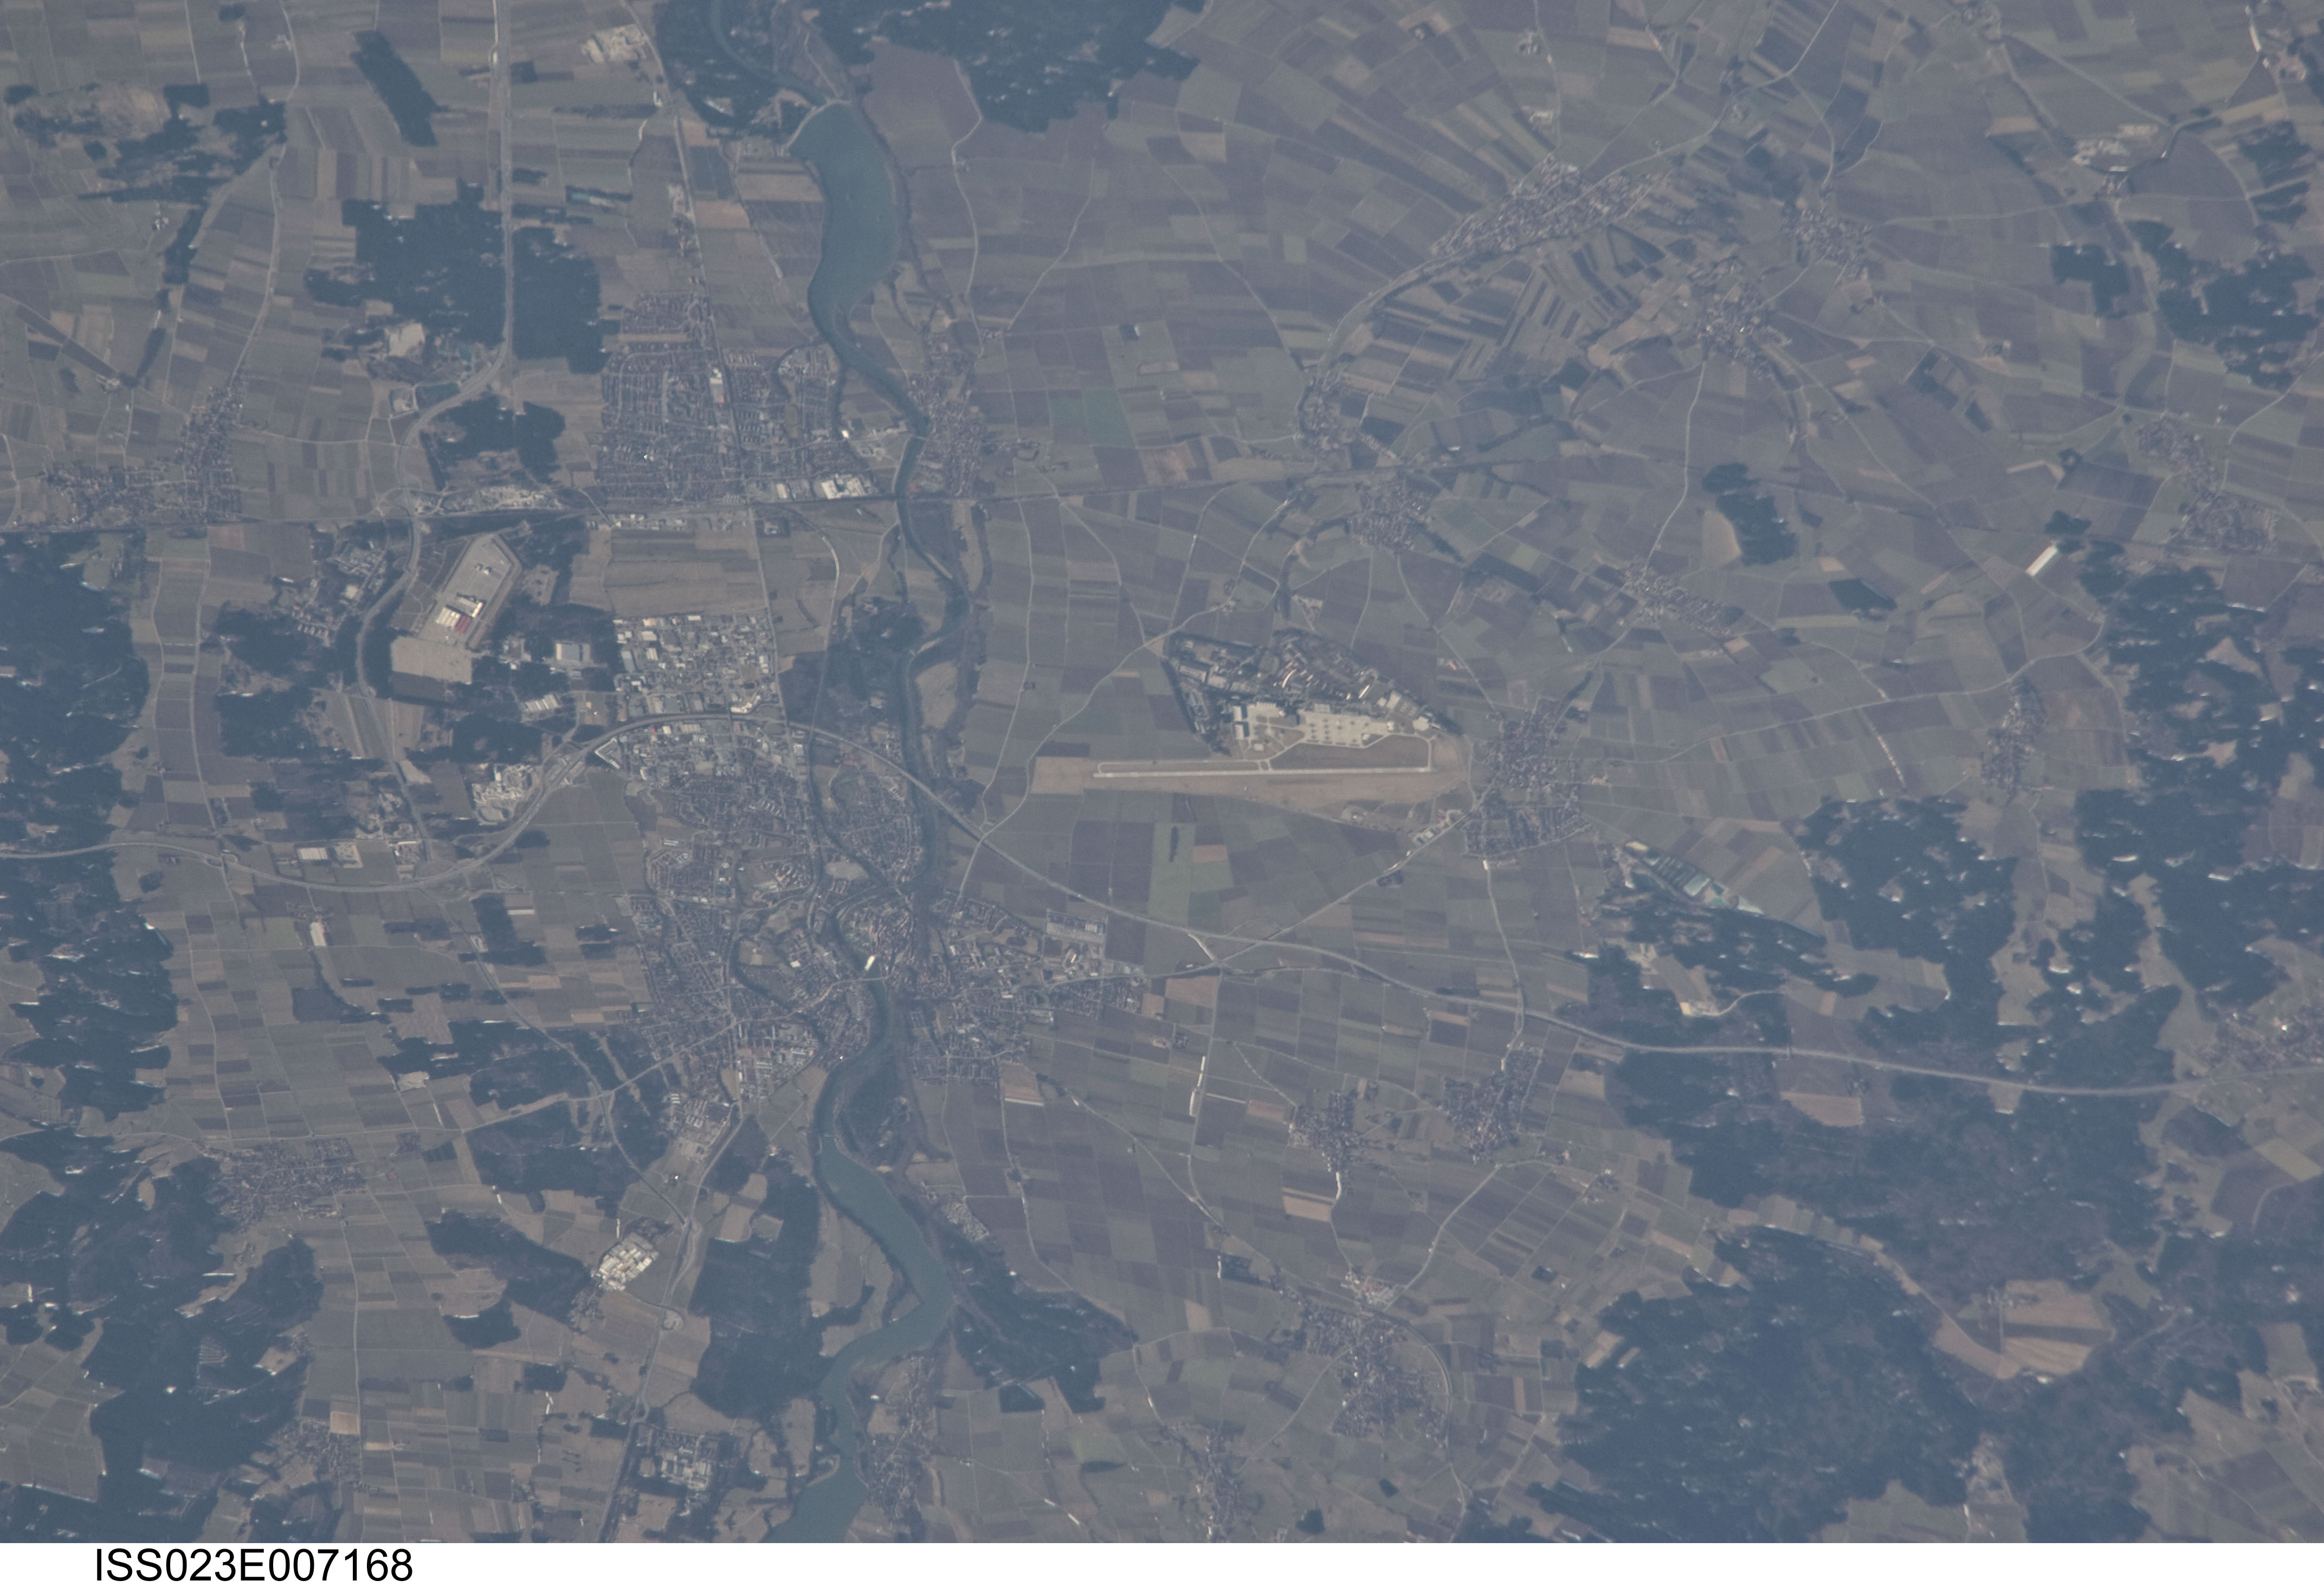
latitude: 48.1
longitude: 10.9
